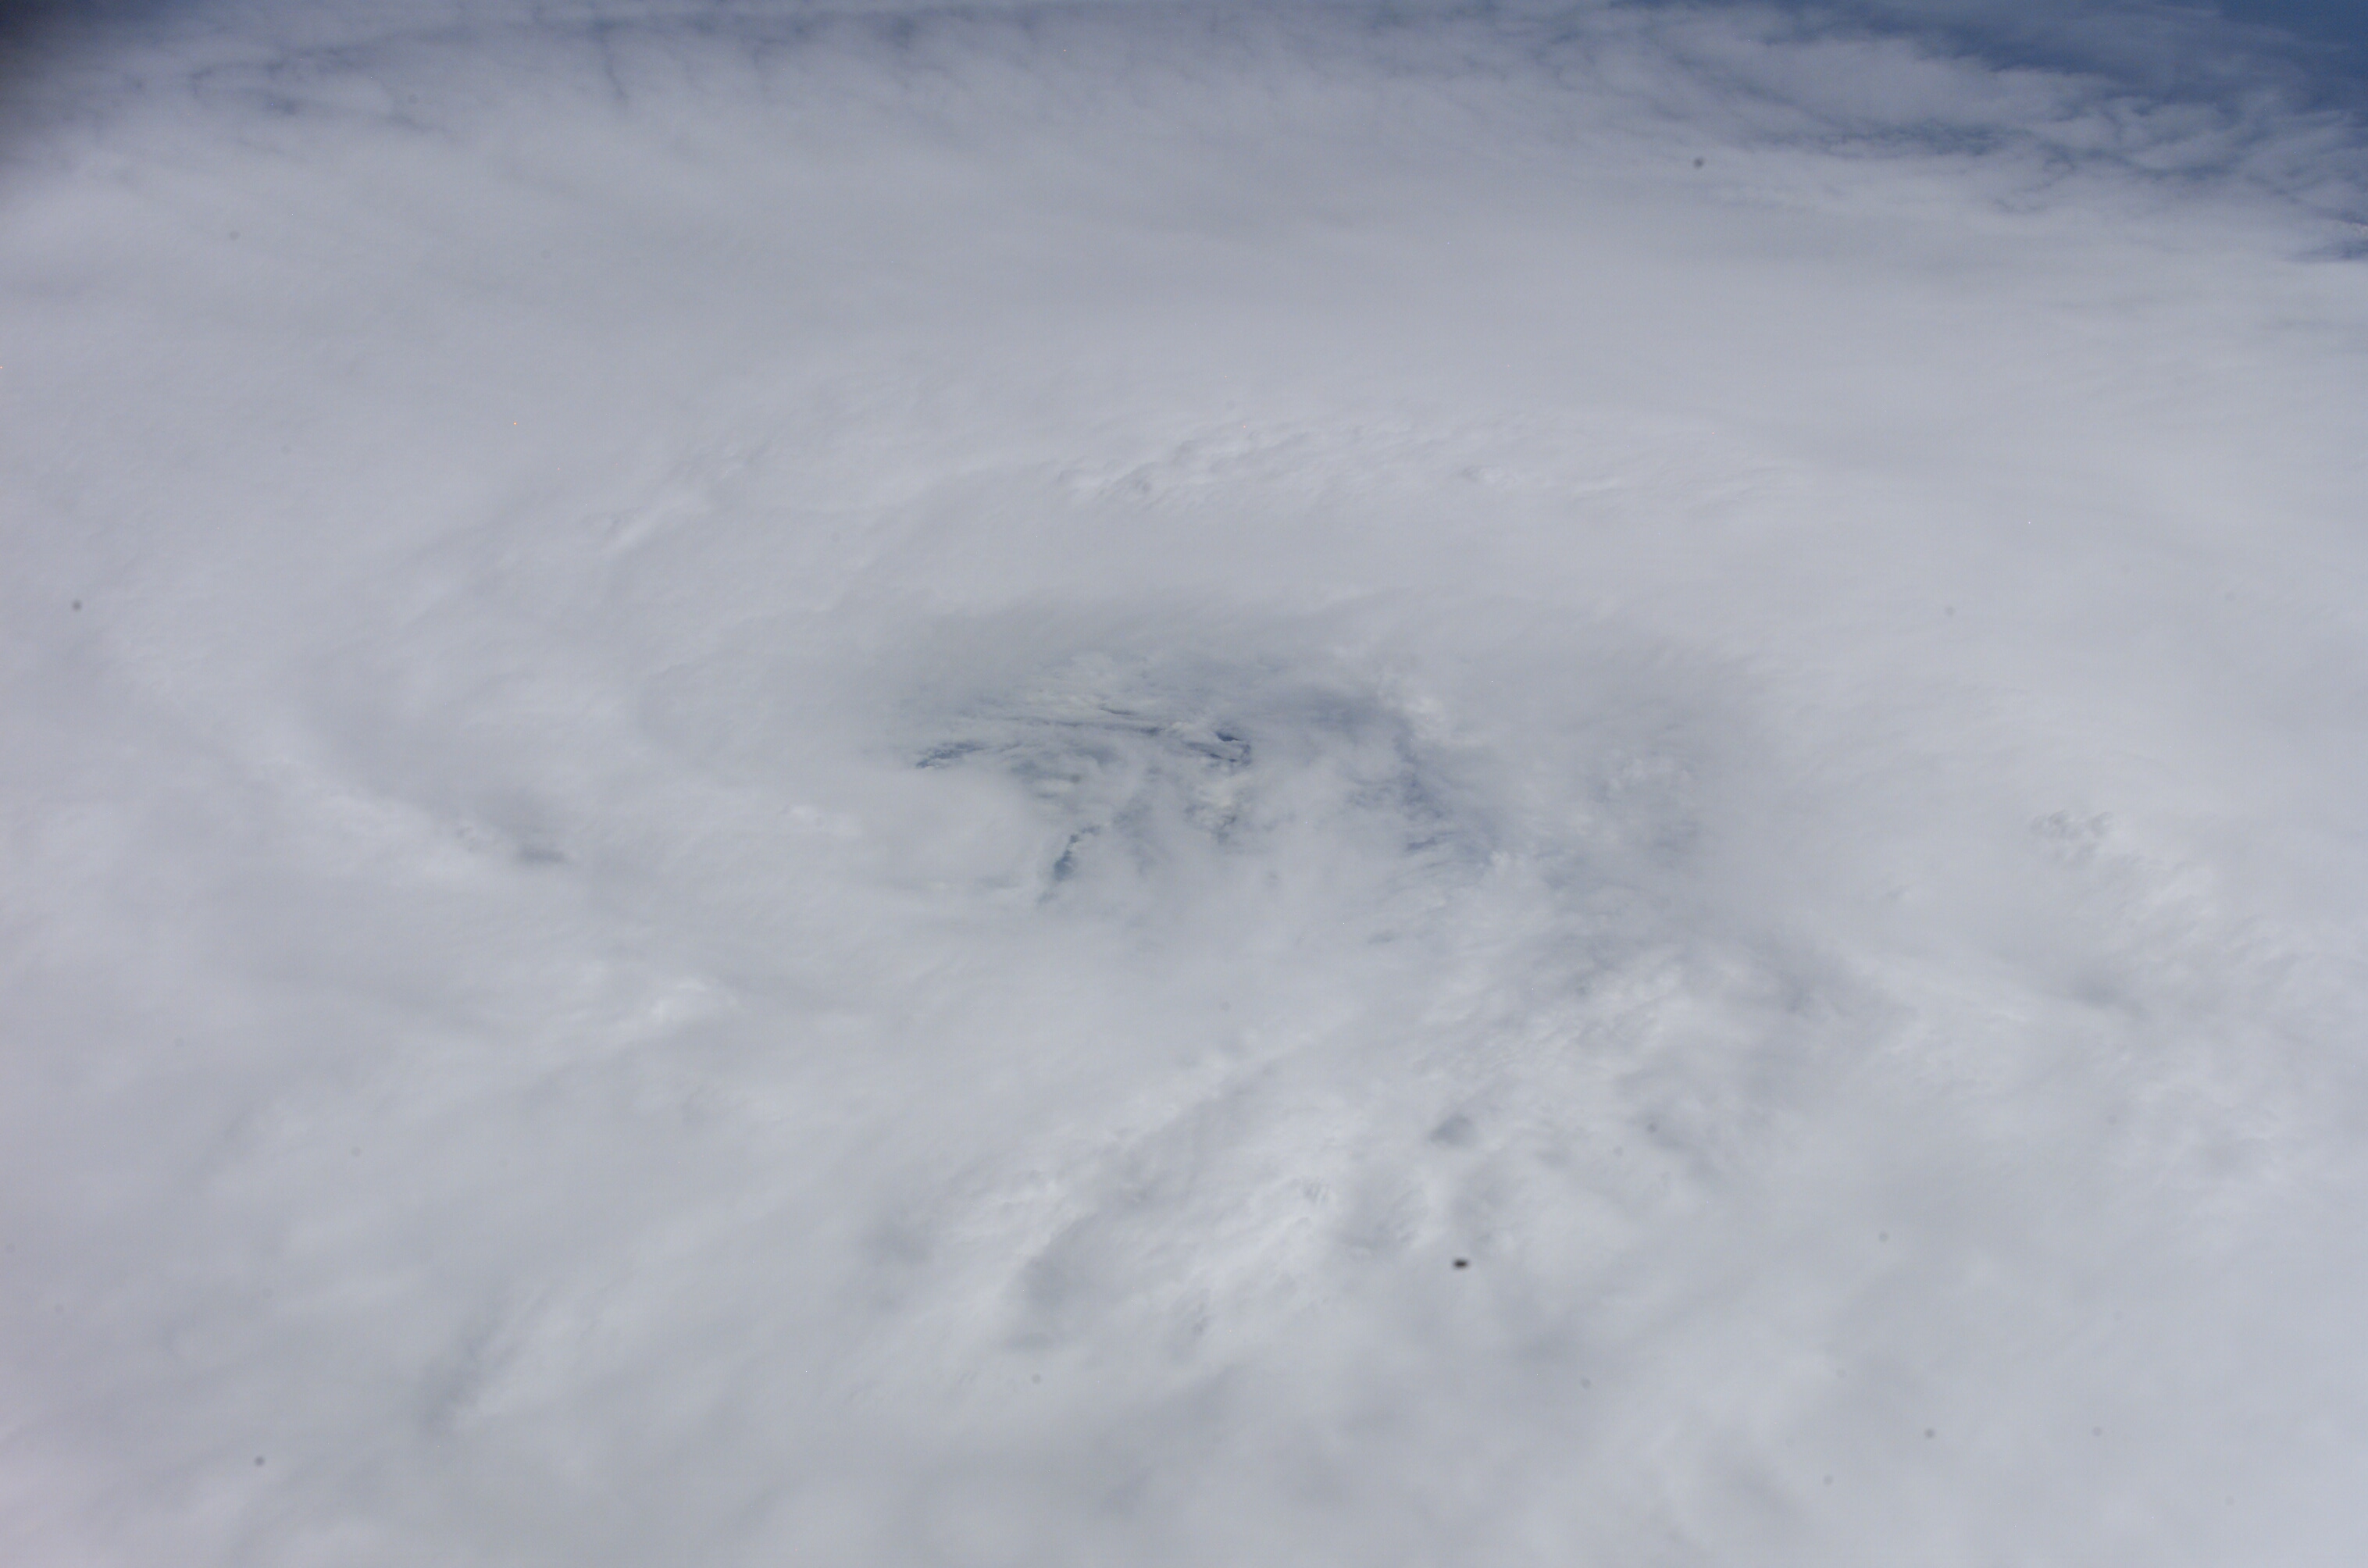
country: ATLANTIC OCEAN
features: HURRICANE OPHELIA, EYE
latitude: 33.9
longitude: -77.4
